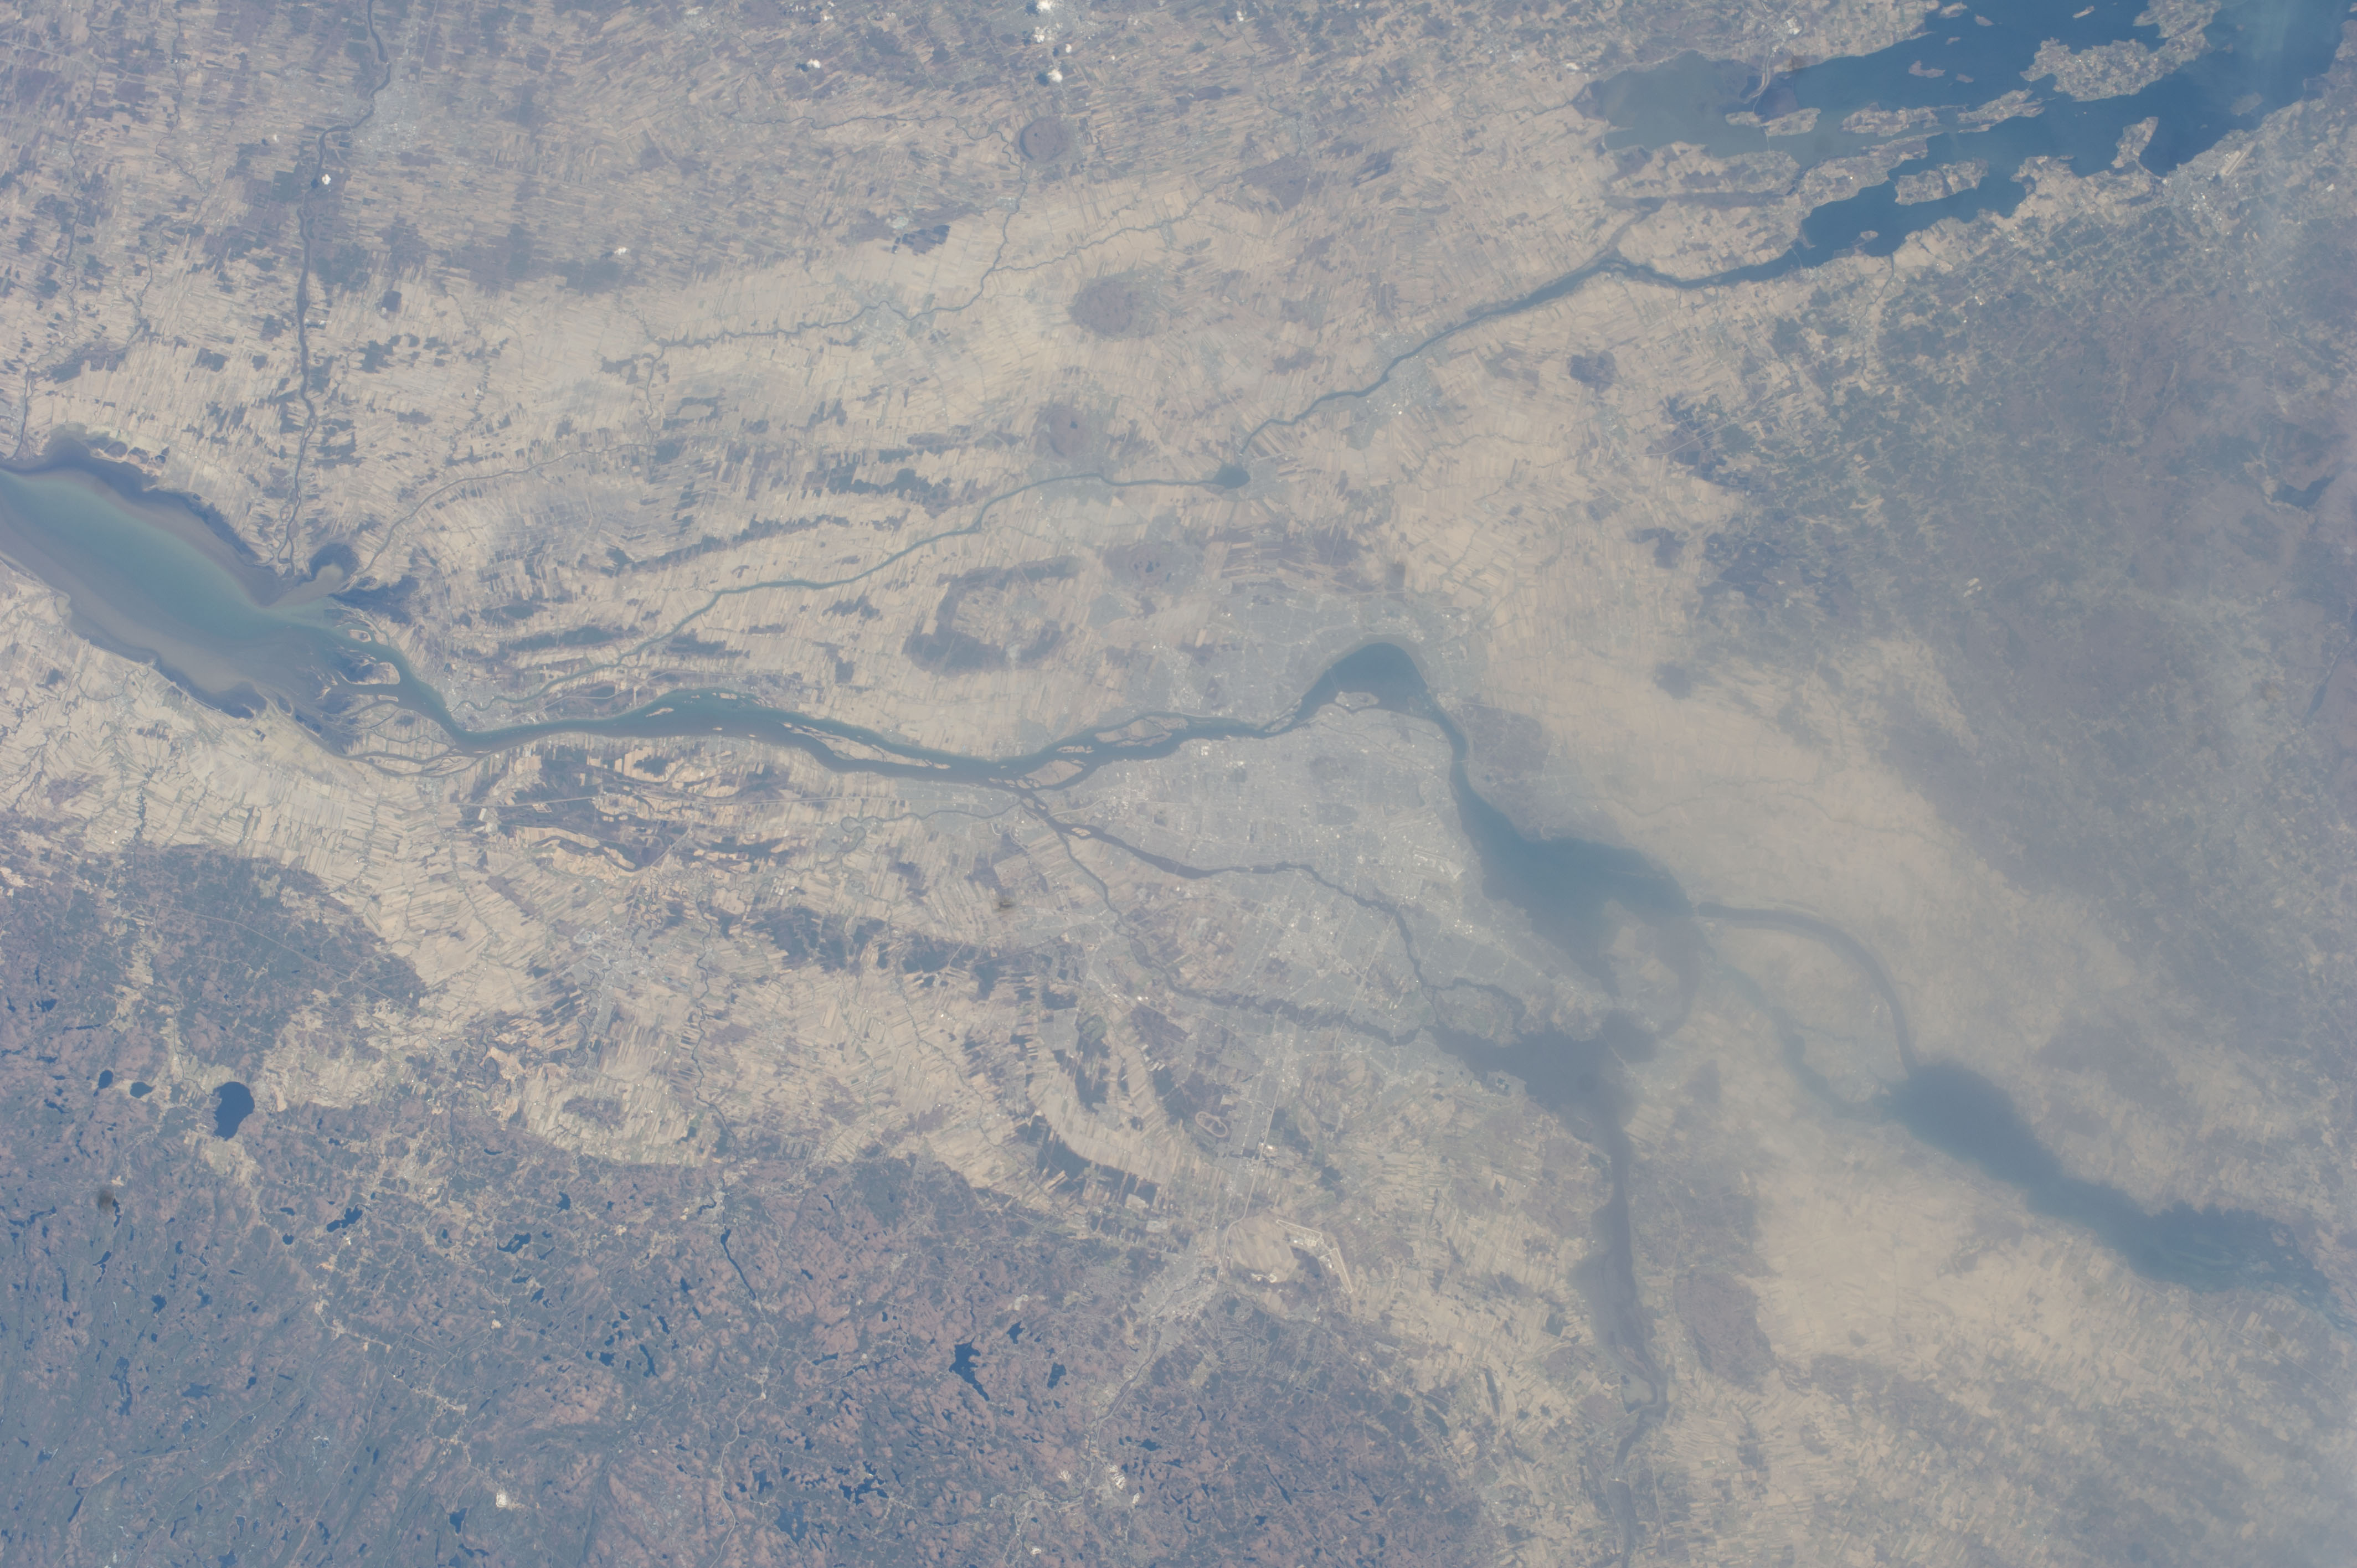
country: CANADA-Q
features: PRAIRIES RIVER, SAN LORENZO, ST LOUIS LAKE, MONTREAL
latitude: 45.6
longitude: -73.5
